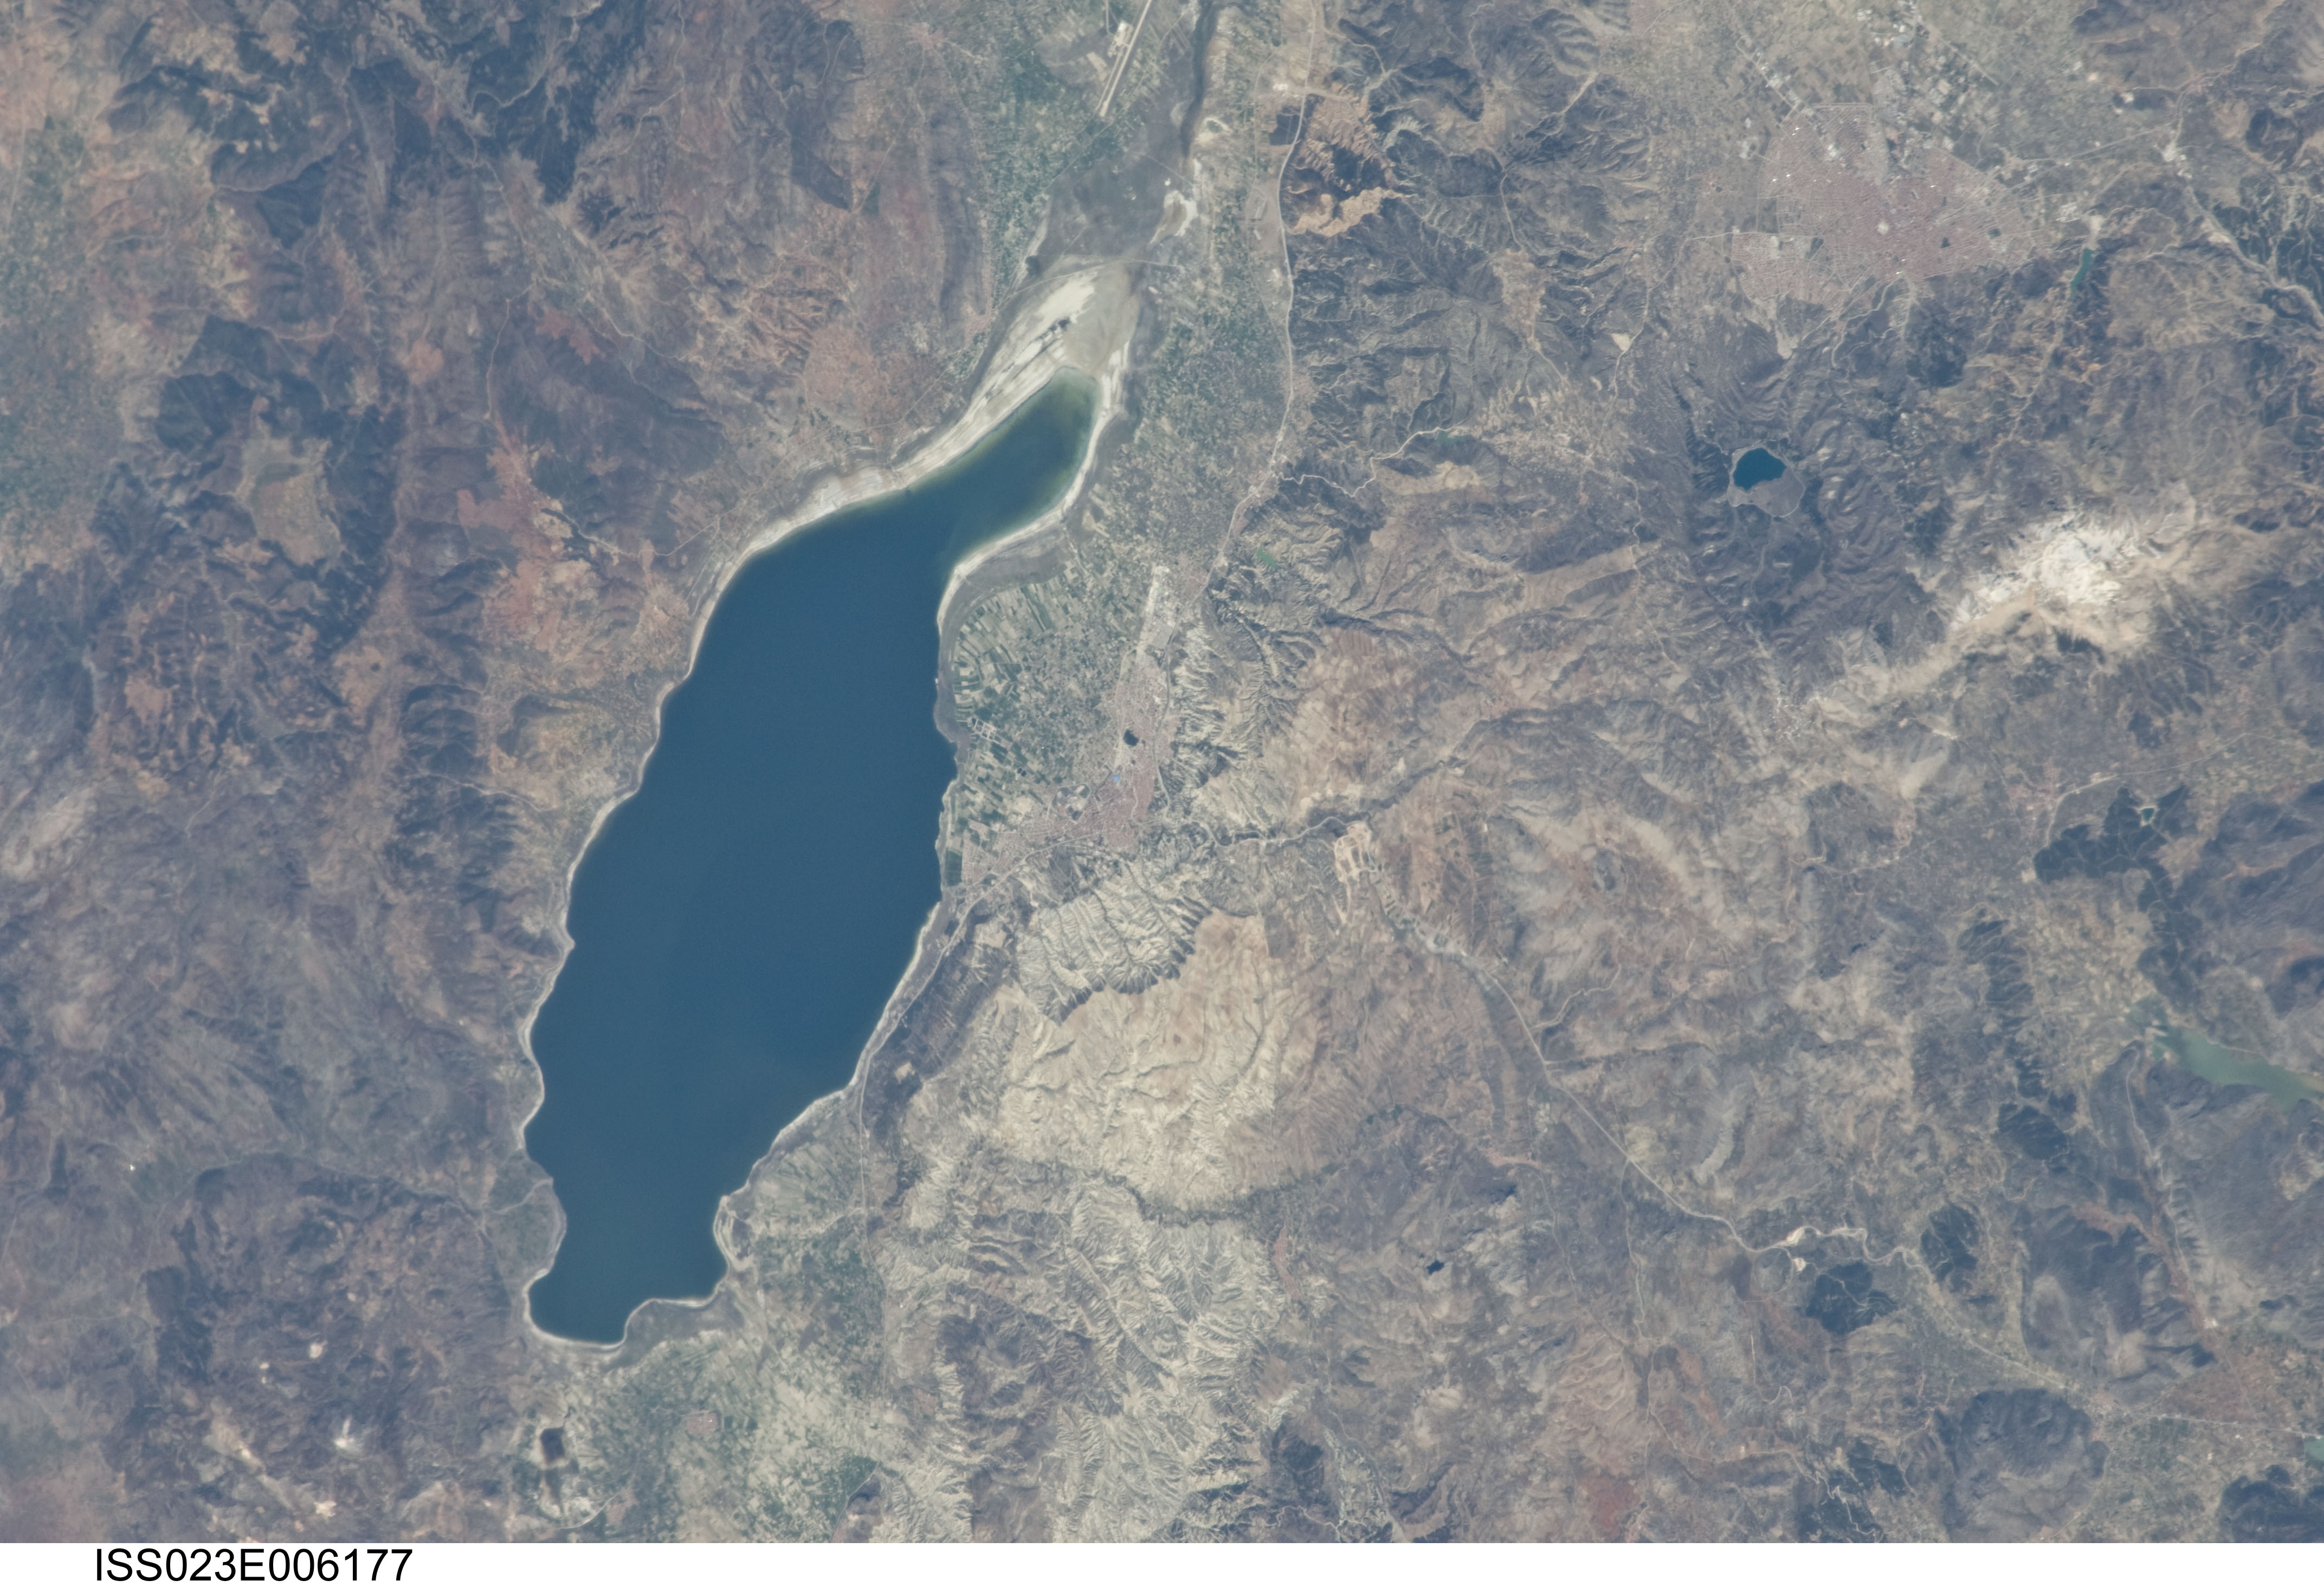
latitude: 37.7
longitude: 30.2
